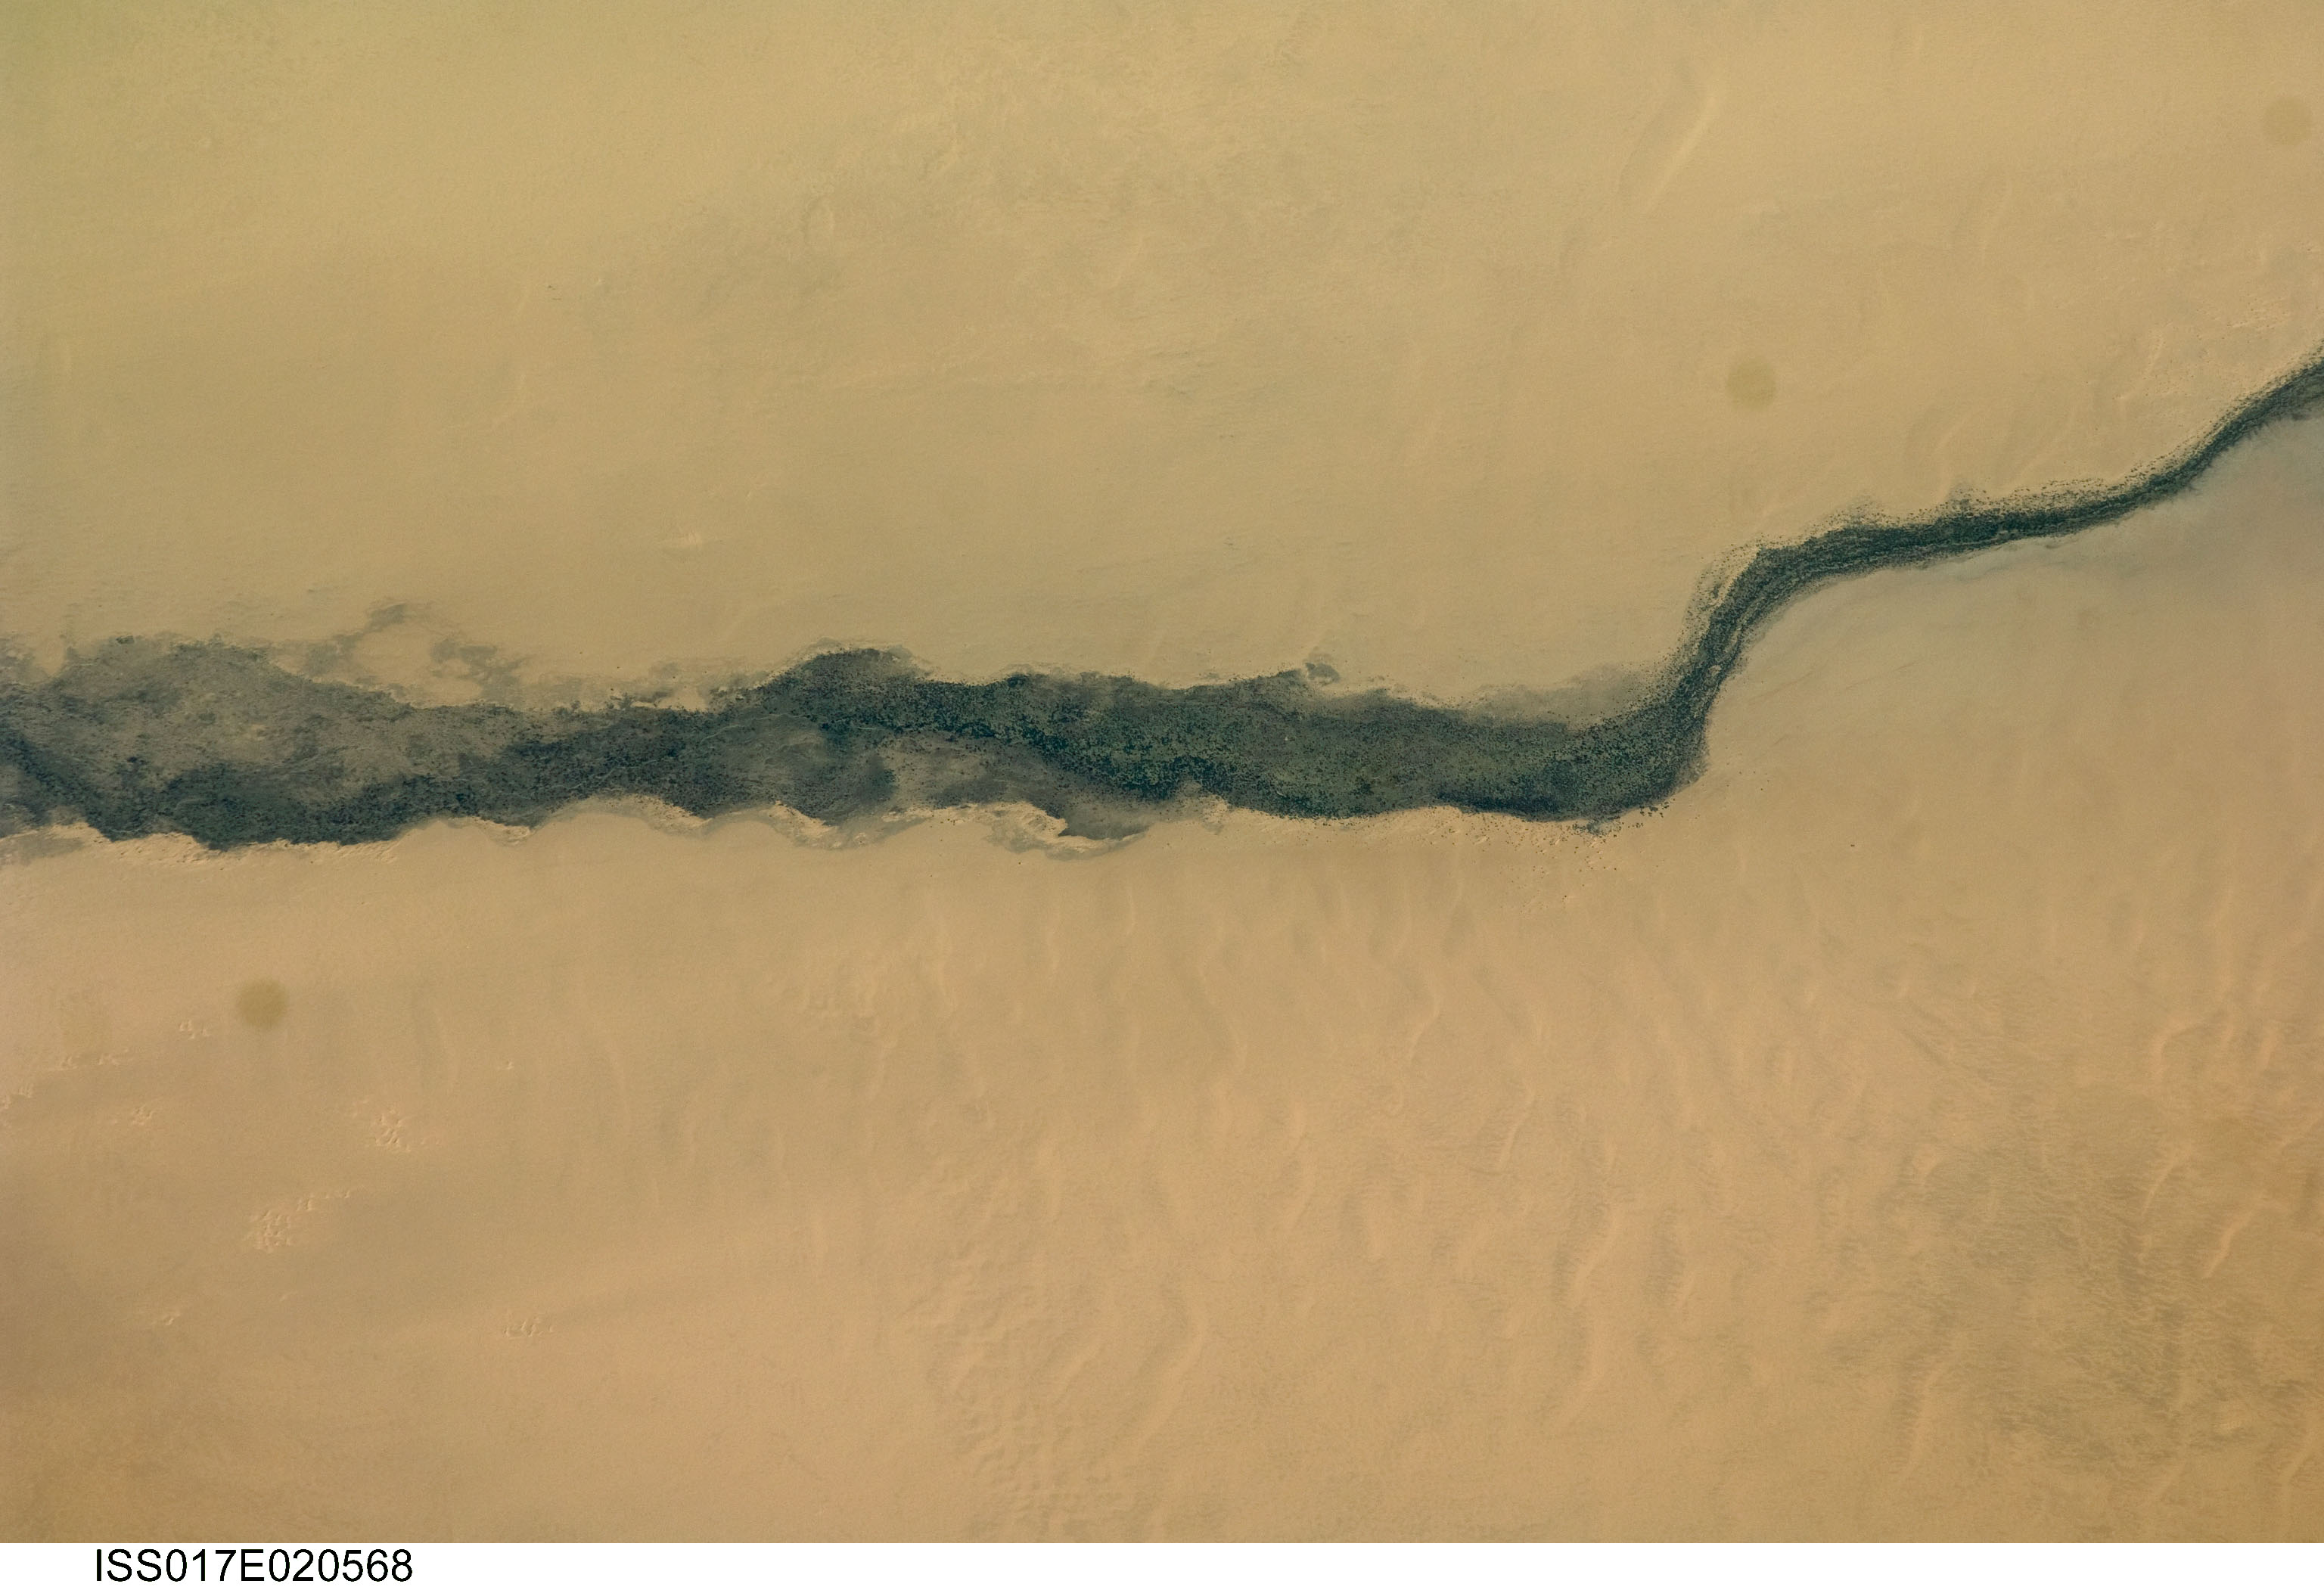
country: SUDAN
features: WADI EL MILK, VEGETATION, DESERT
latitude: 16.1
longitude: 28.8
